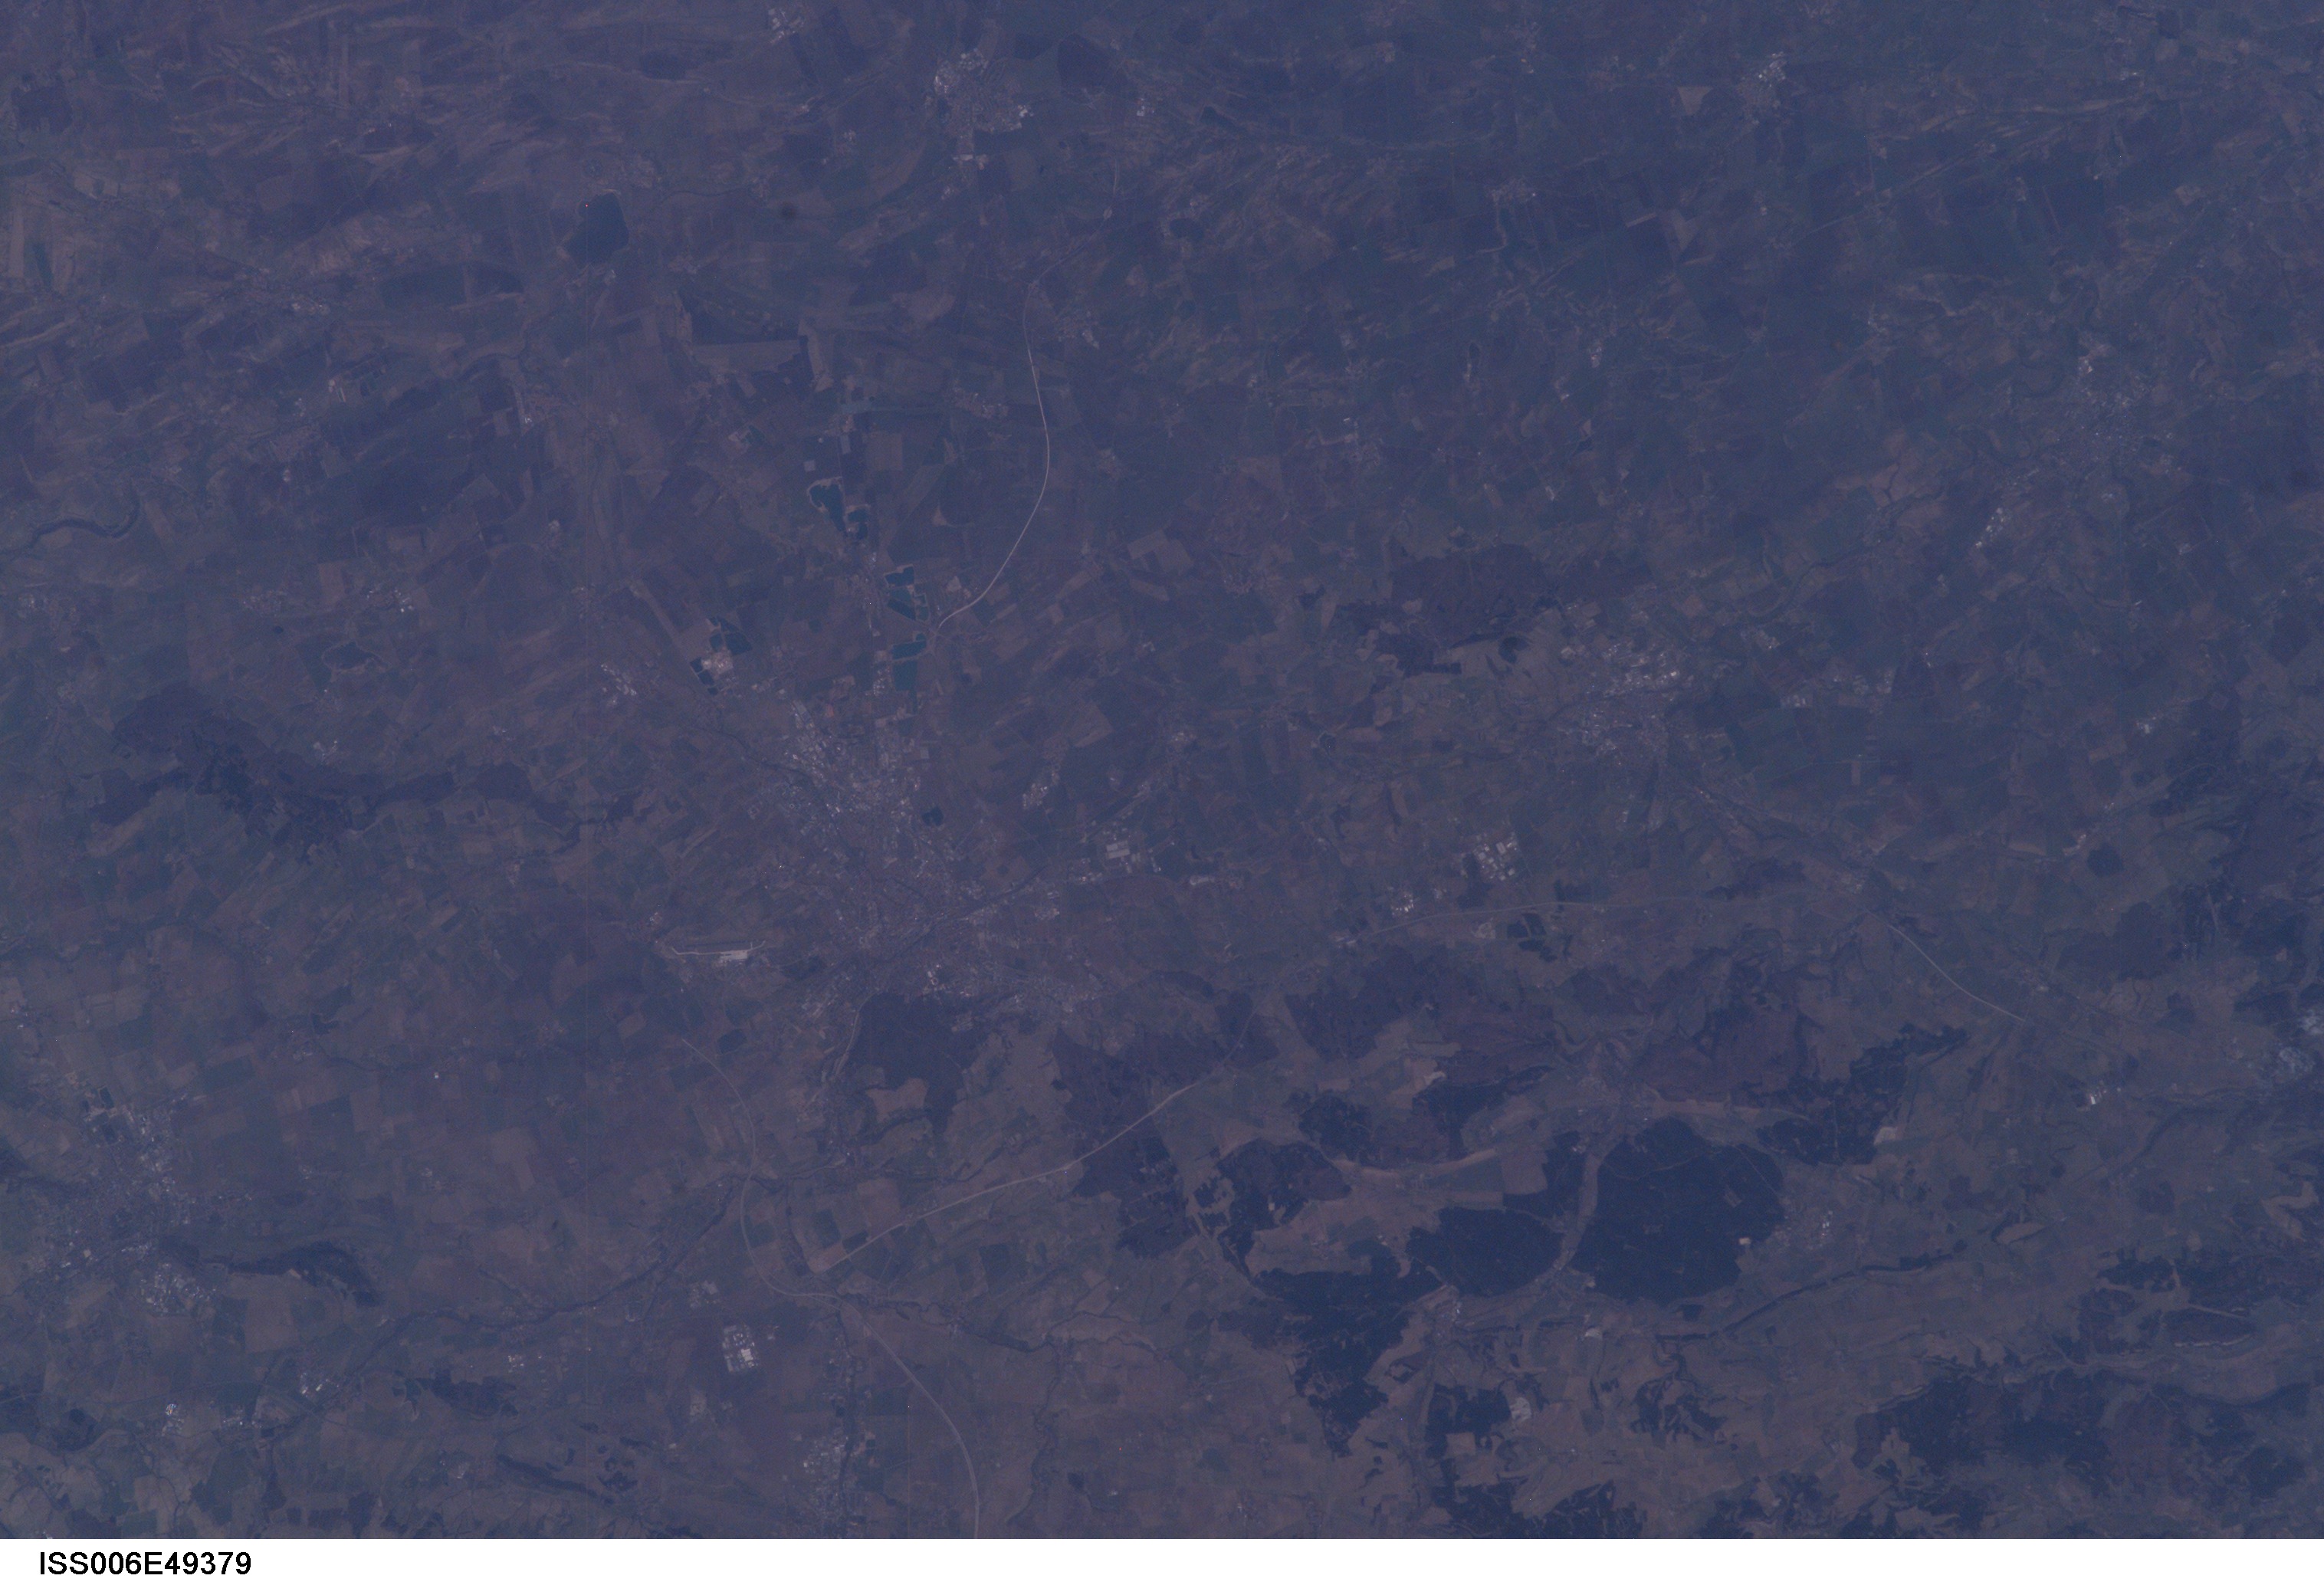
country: EUROPE
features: AGRICULTURE, URBAN LAND COVER
